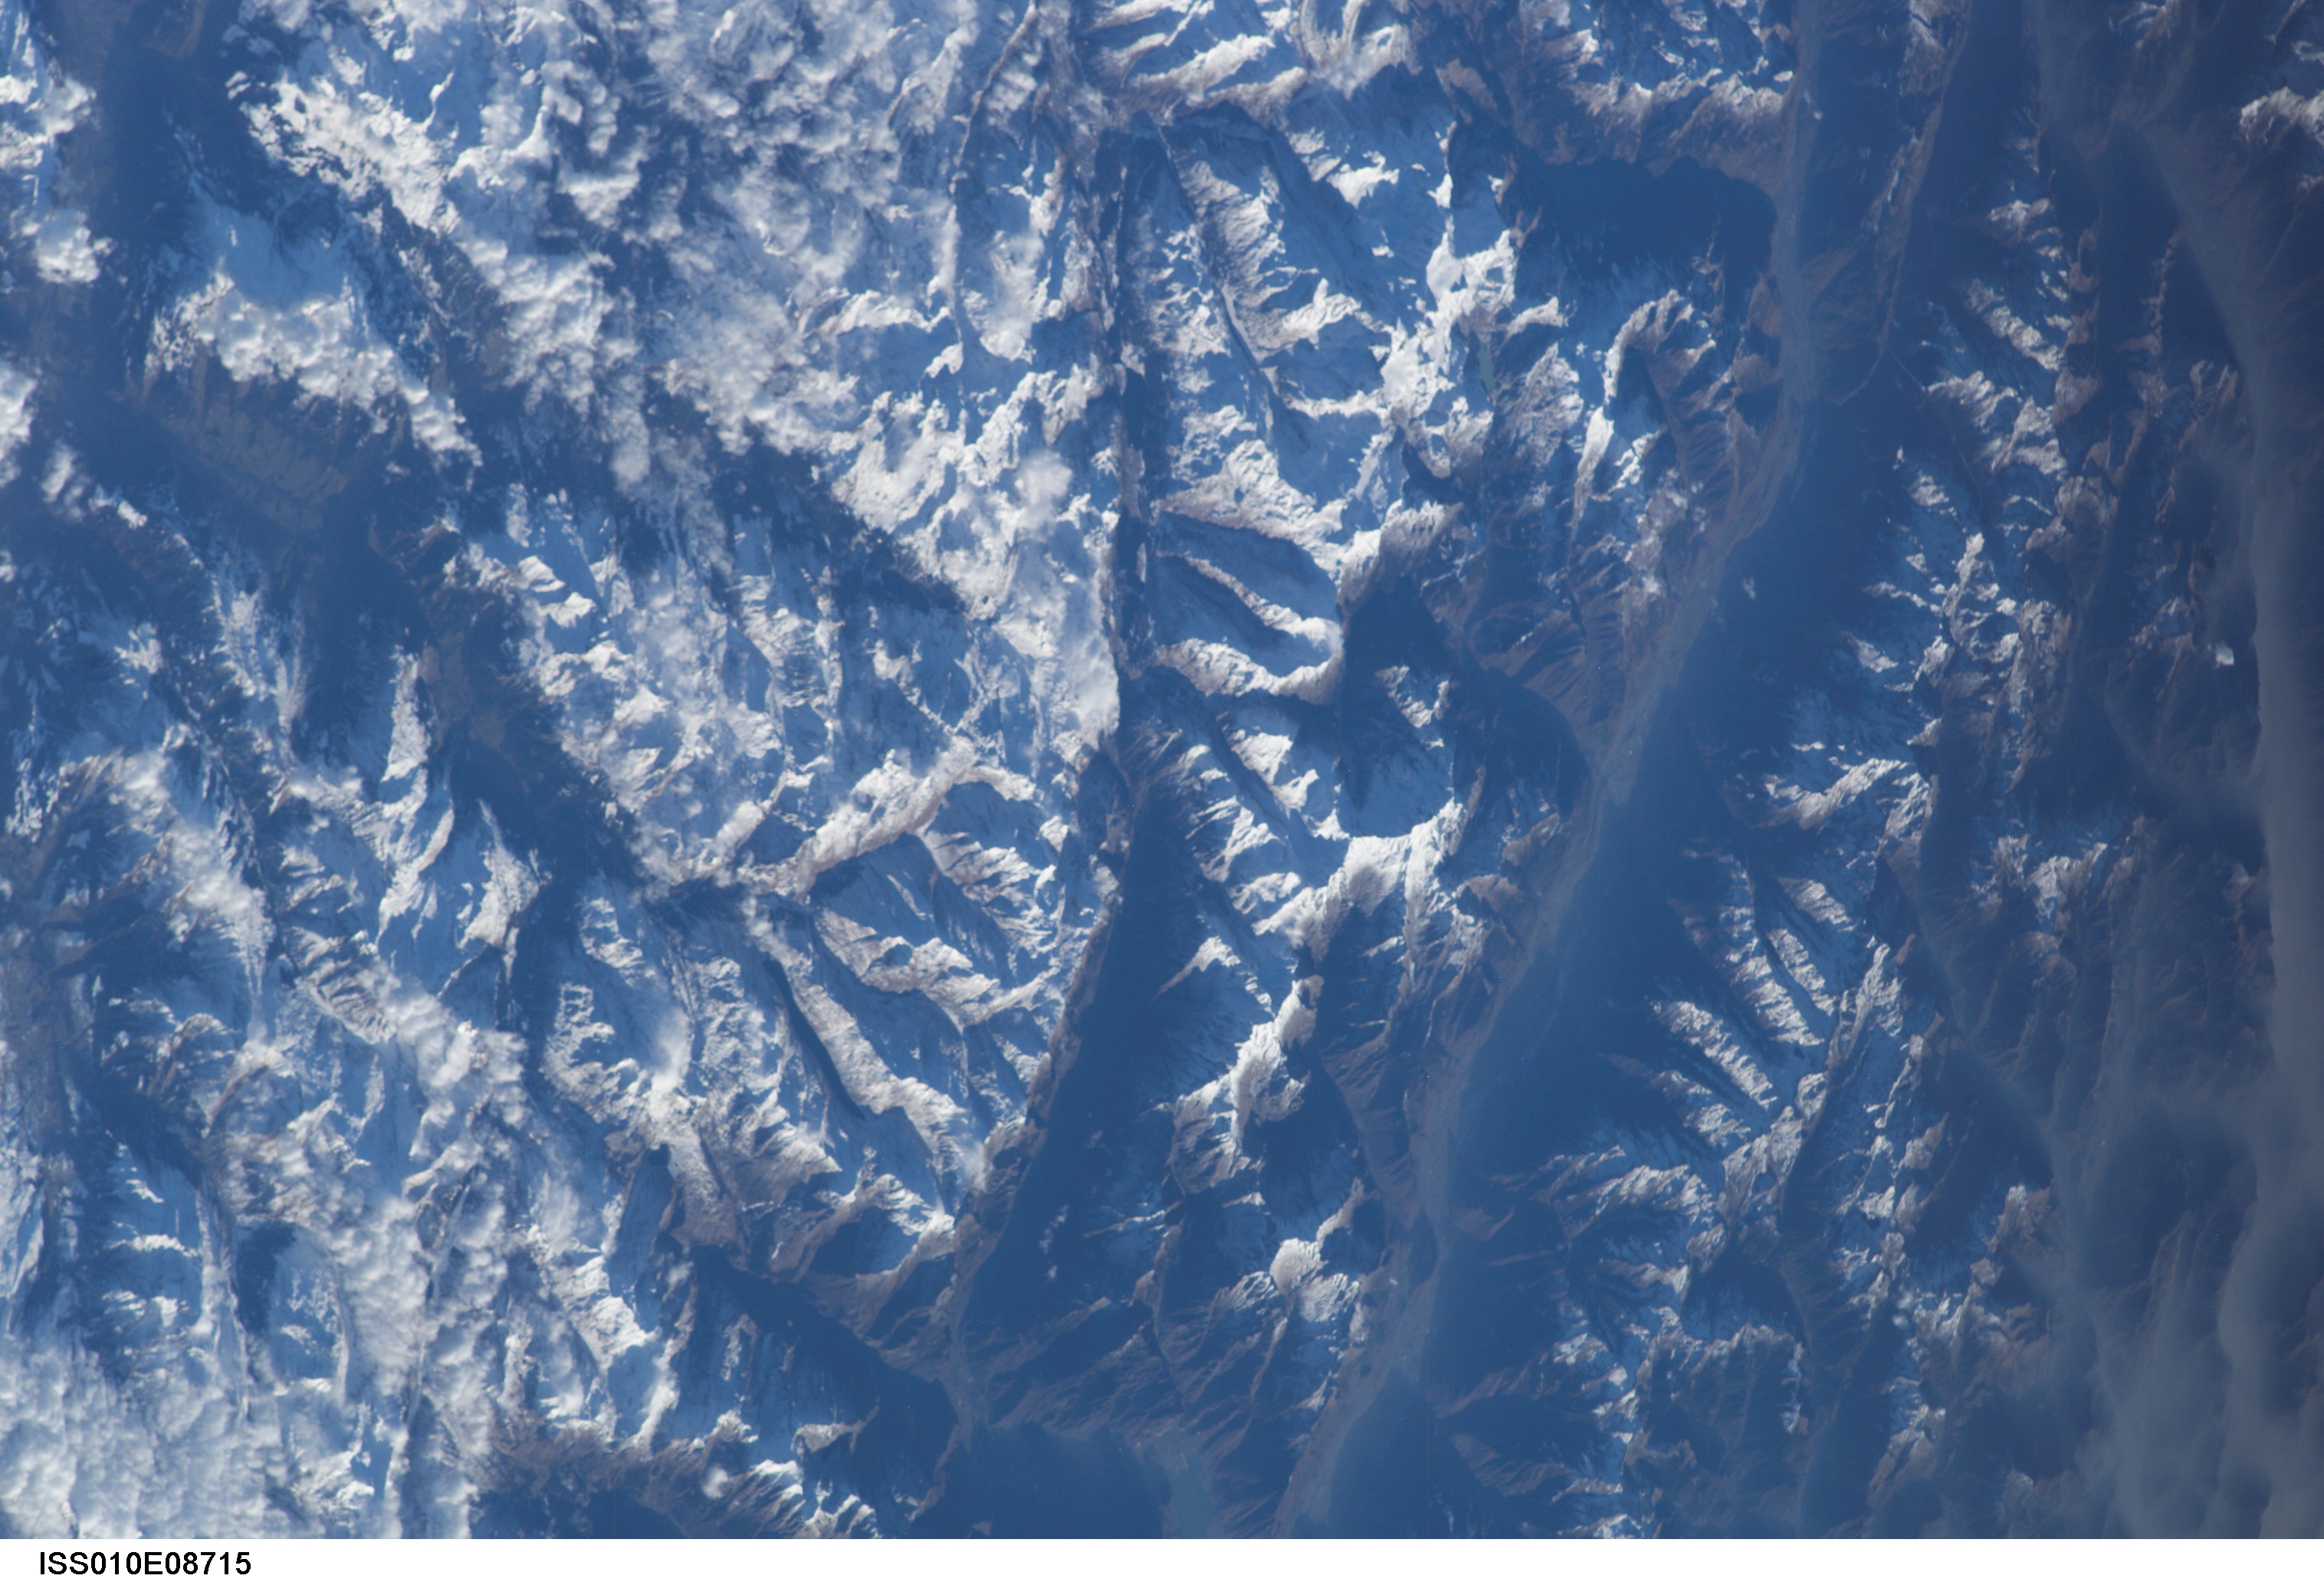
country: SWITZERLAND
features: ADDA R. V., ABULA ALPS, SNOW
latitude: 46.5
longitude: 9.5
